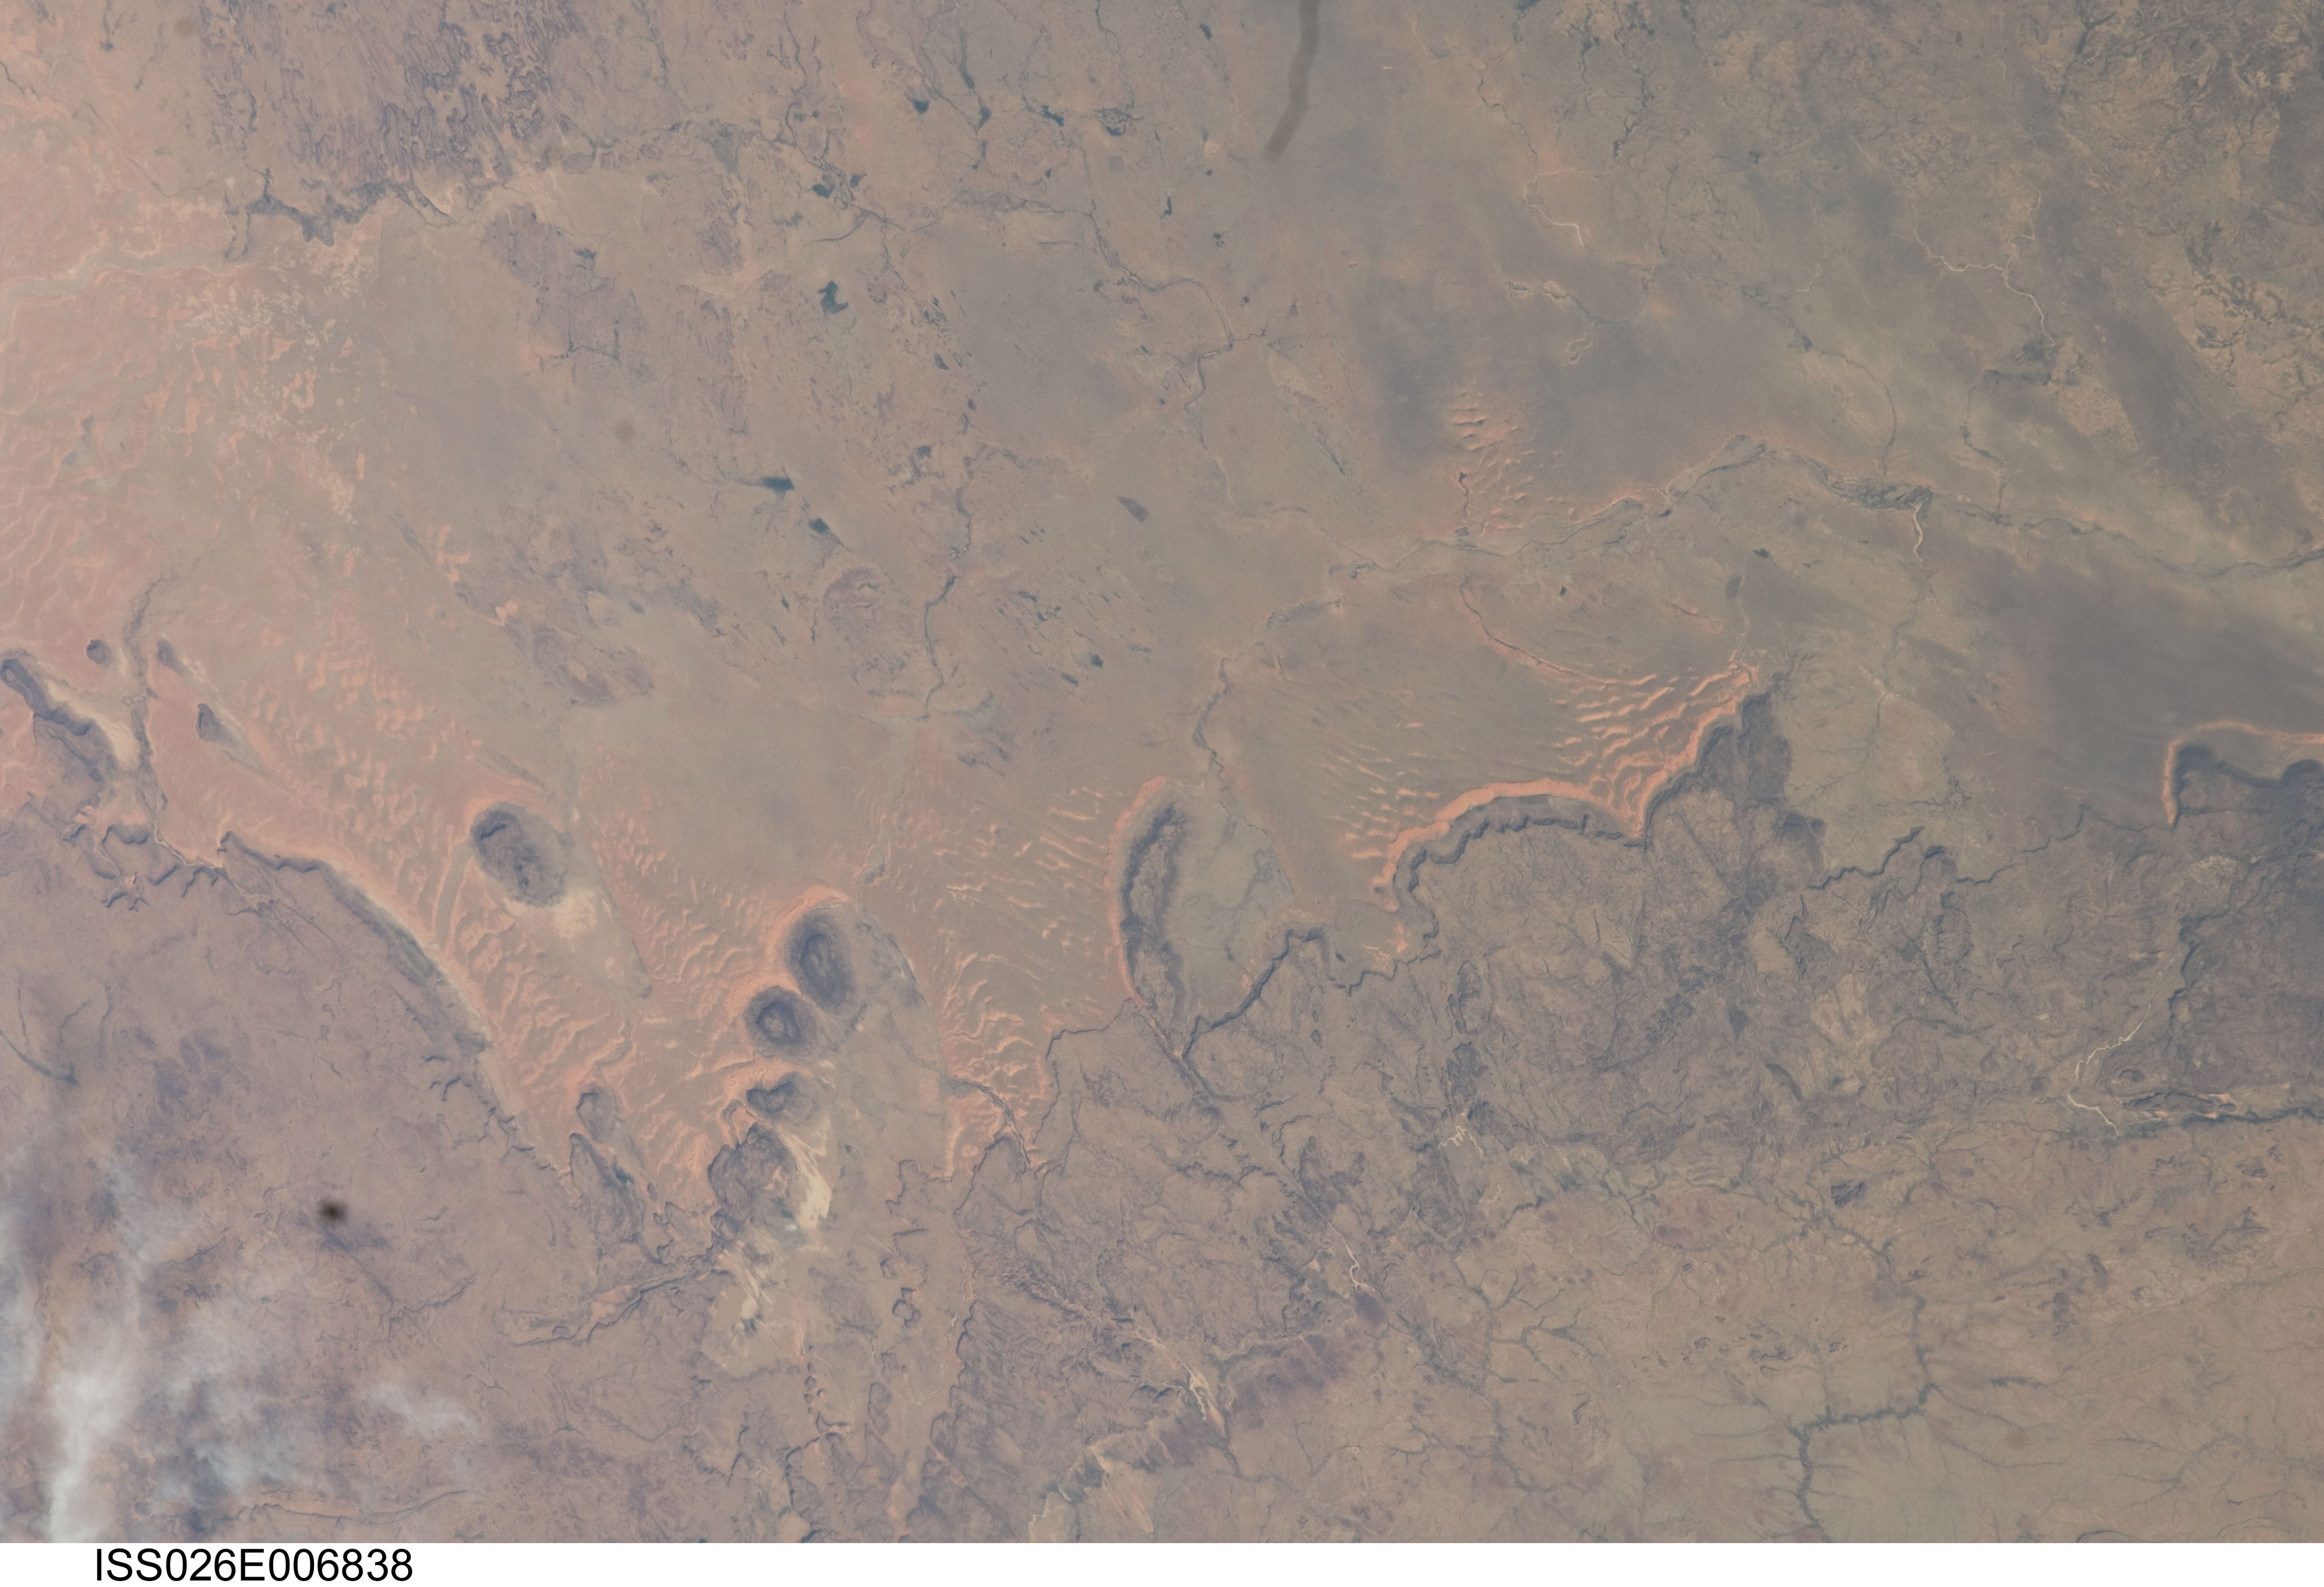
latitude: 16.5
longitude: -11.5
